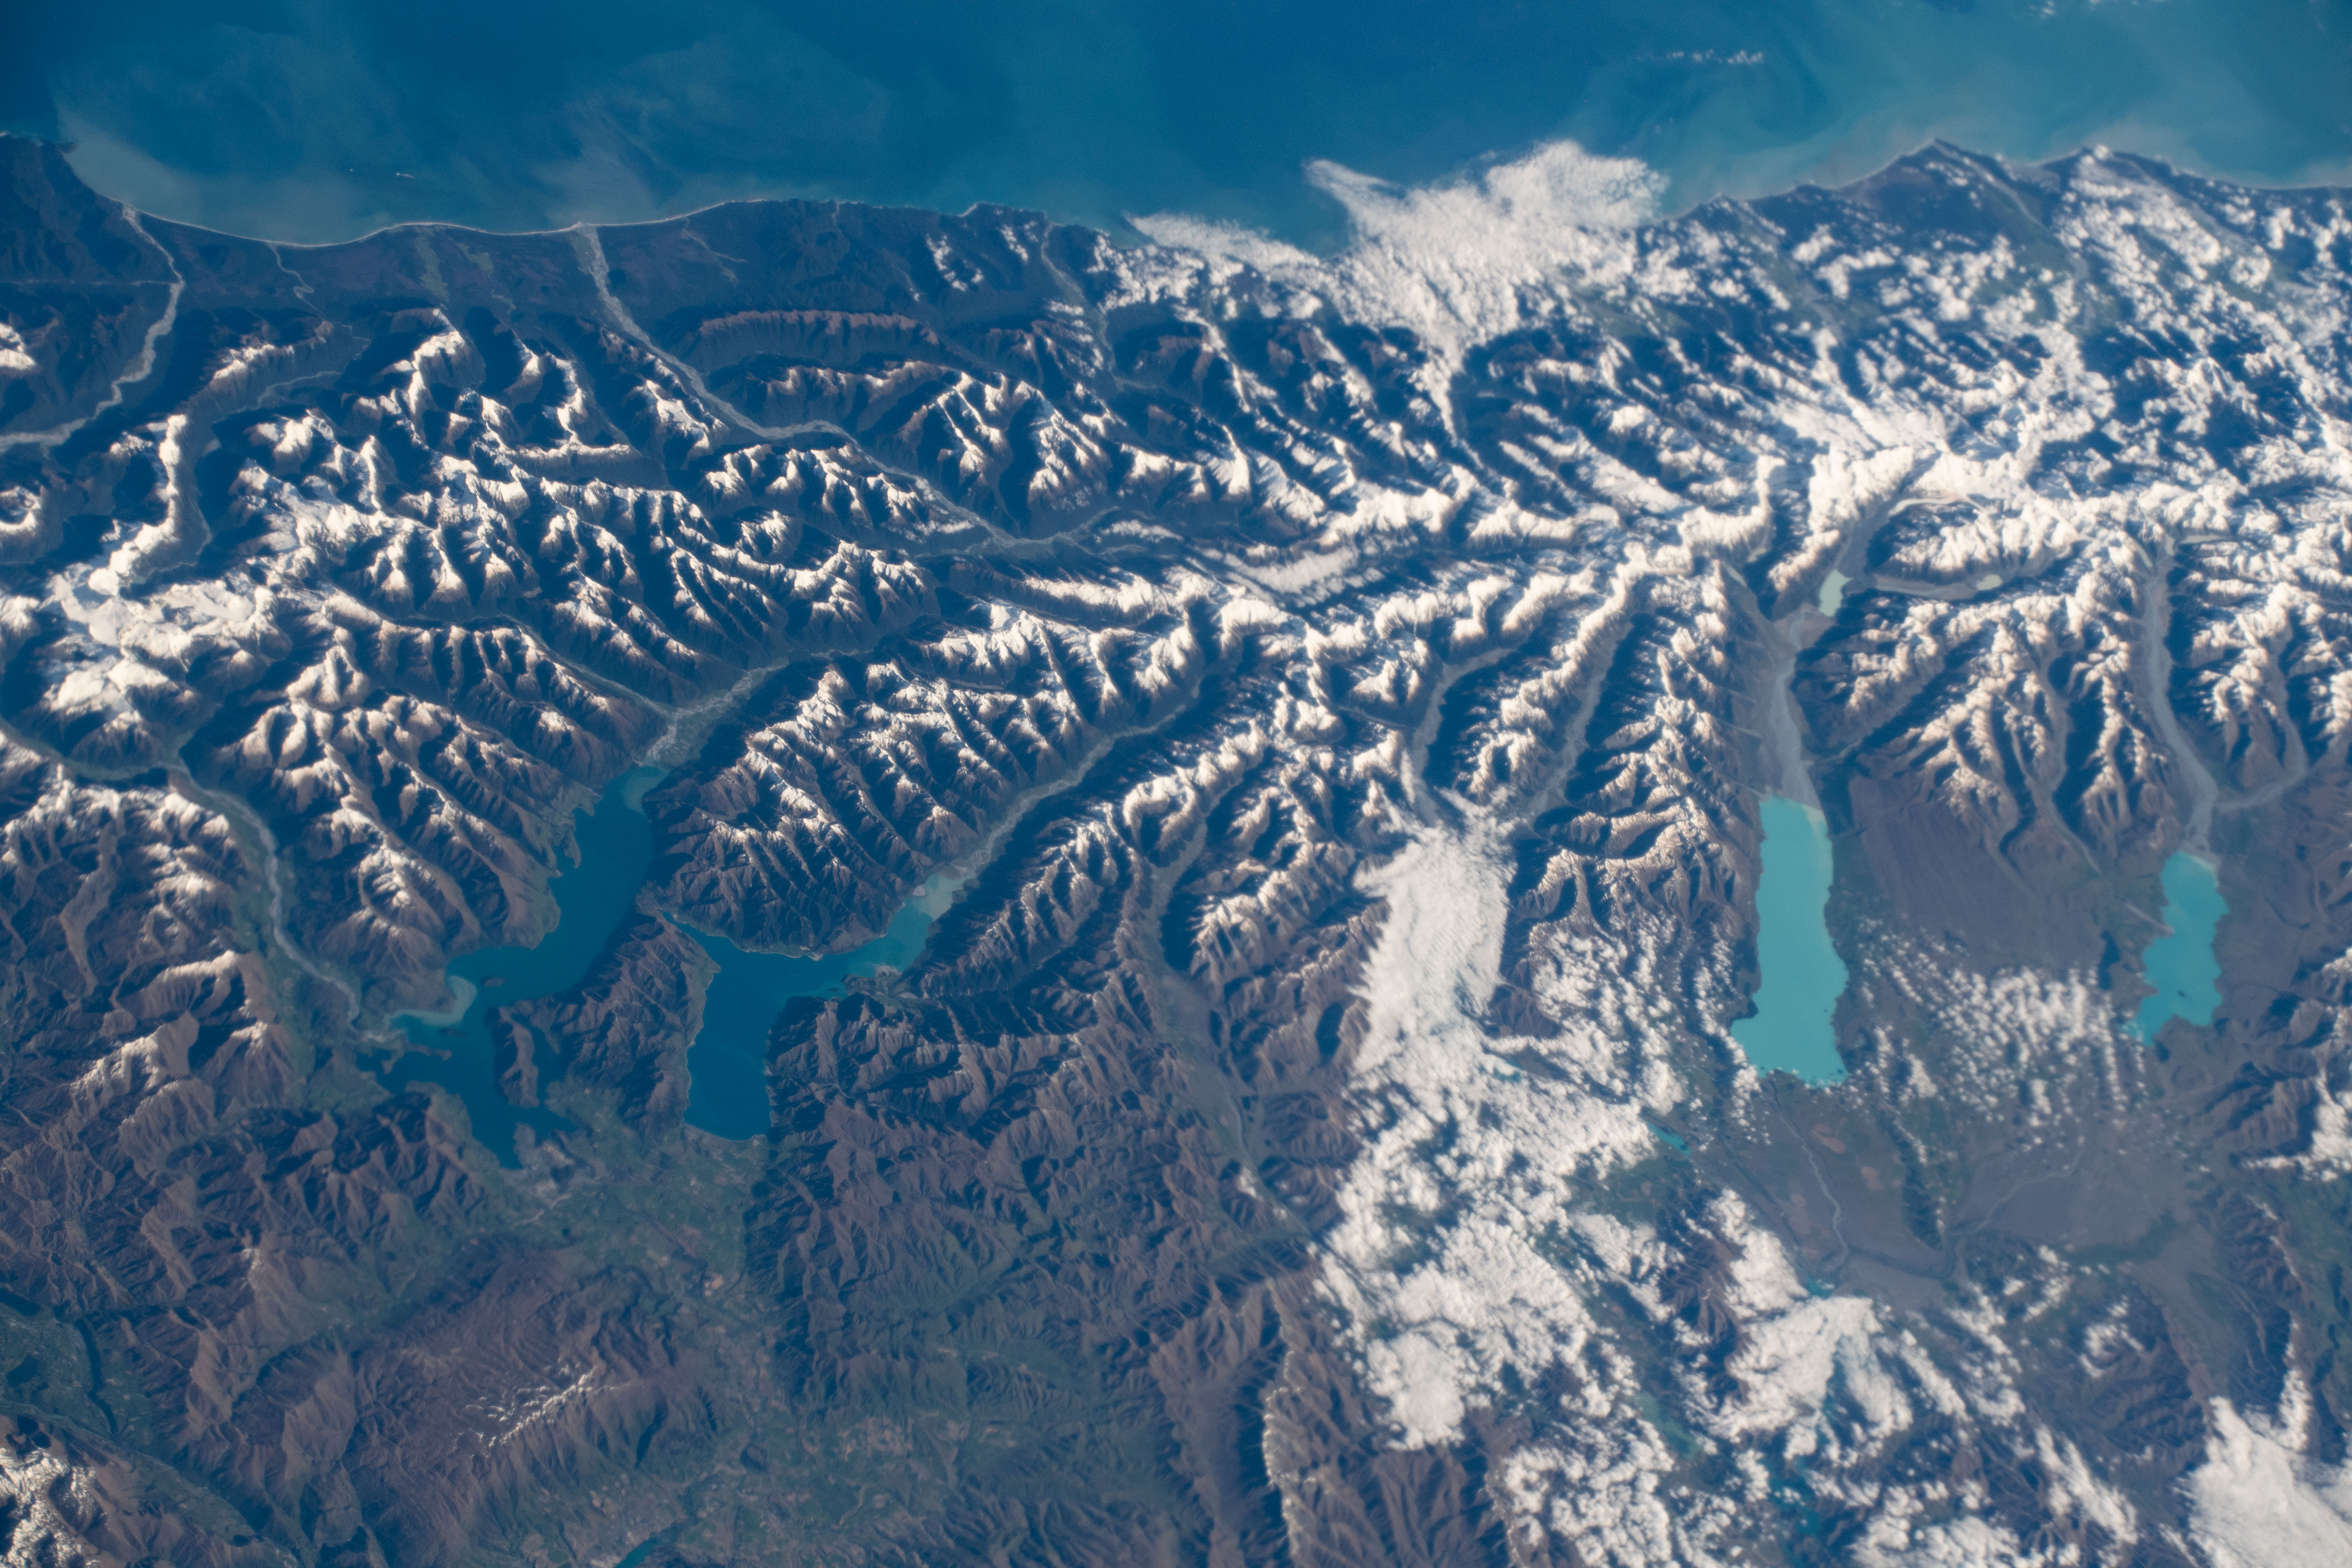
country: NEW ZEALAND-SI
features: LAKE WANAKA, LAKE HAWEA, SOUTHERN ALPS MOUNTAINS, LAKE PUKAKI, LAKE TEKAPO
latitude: -44.2
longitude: 169.7
